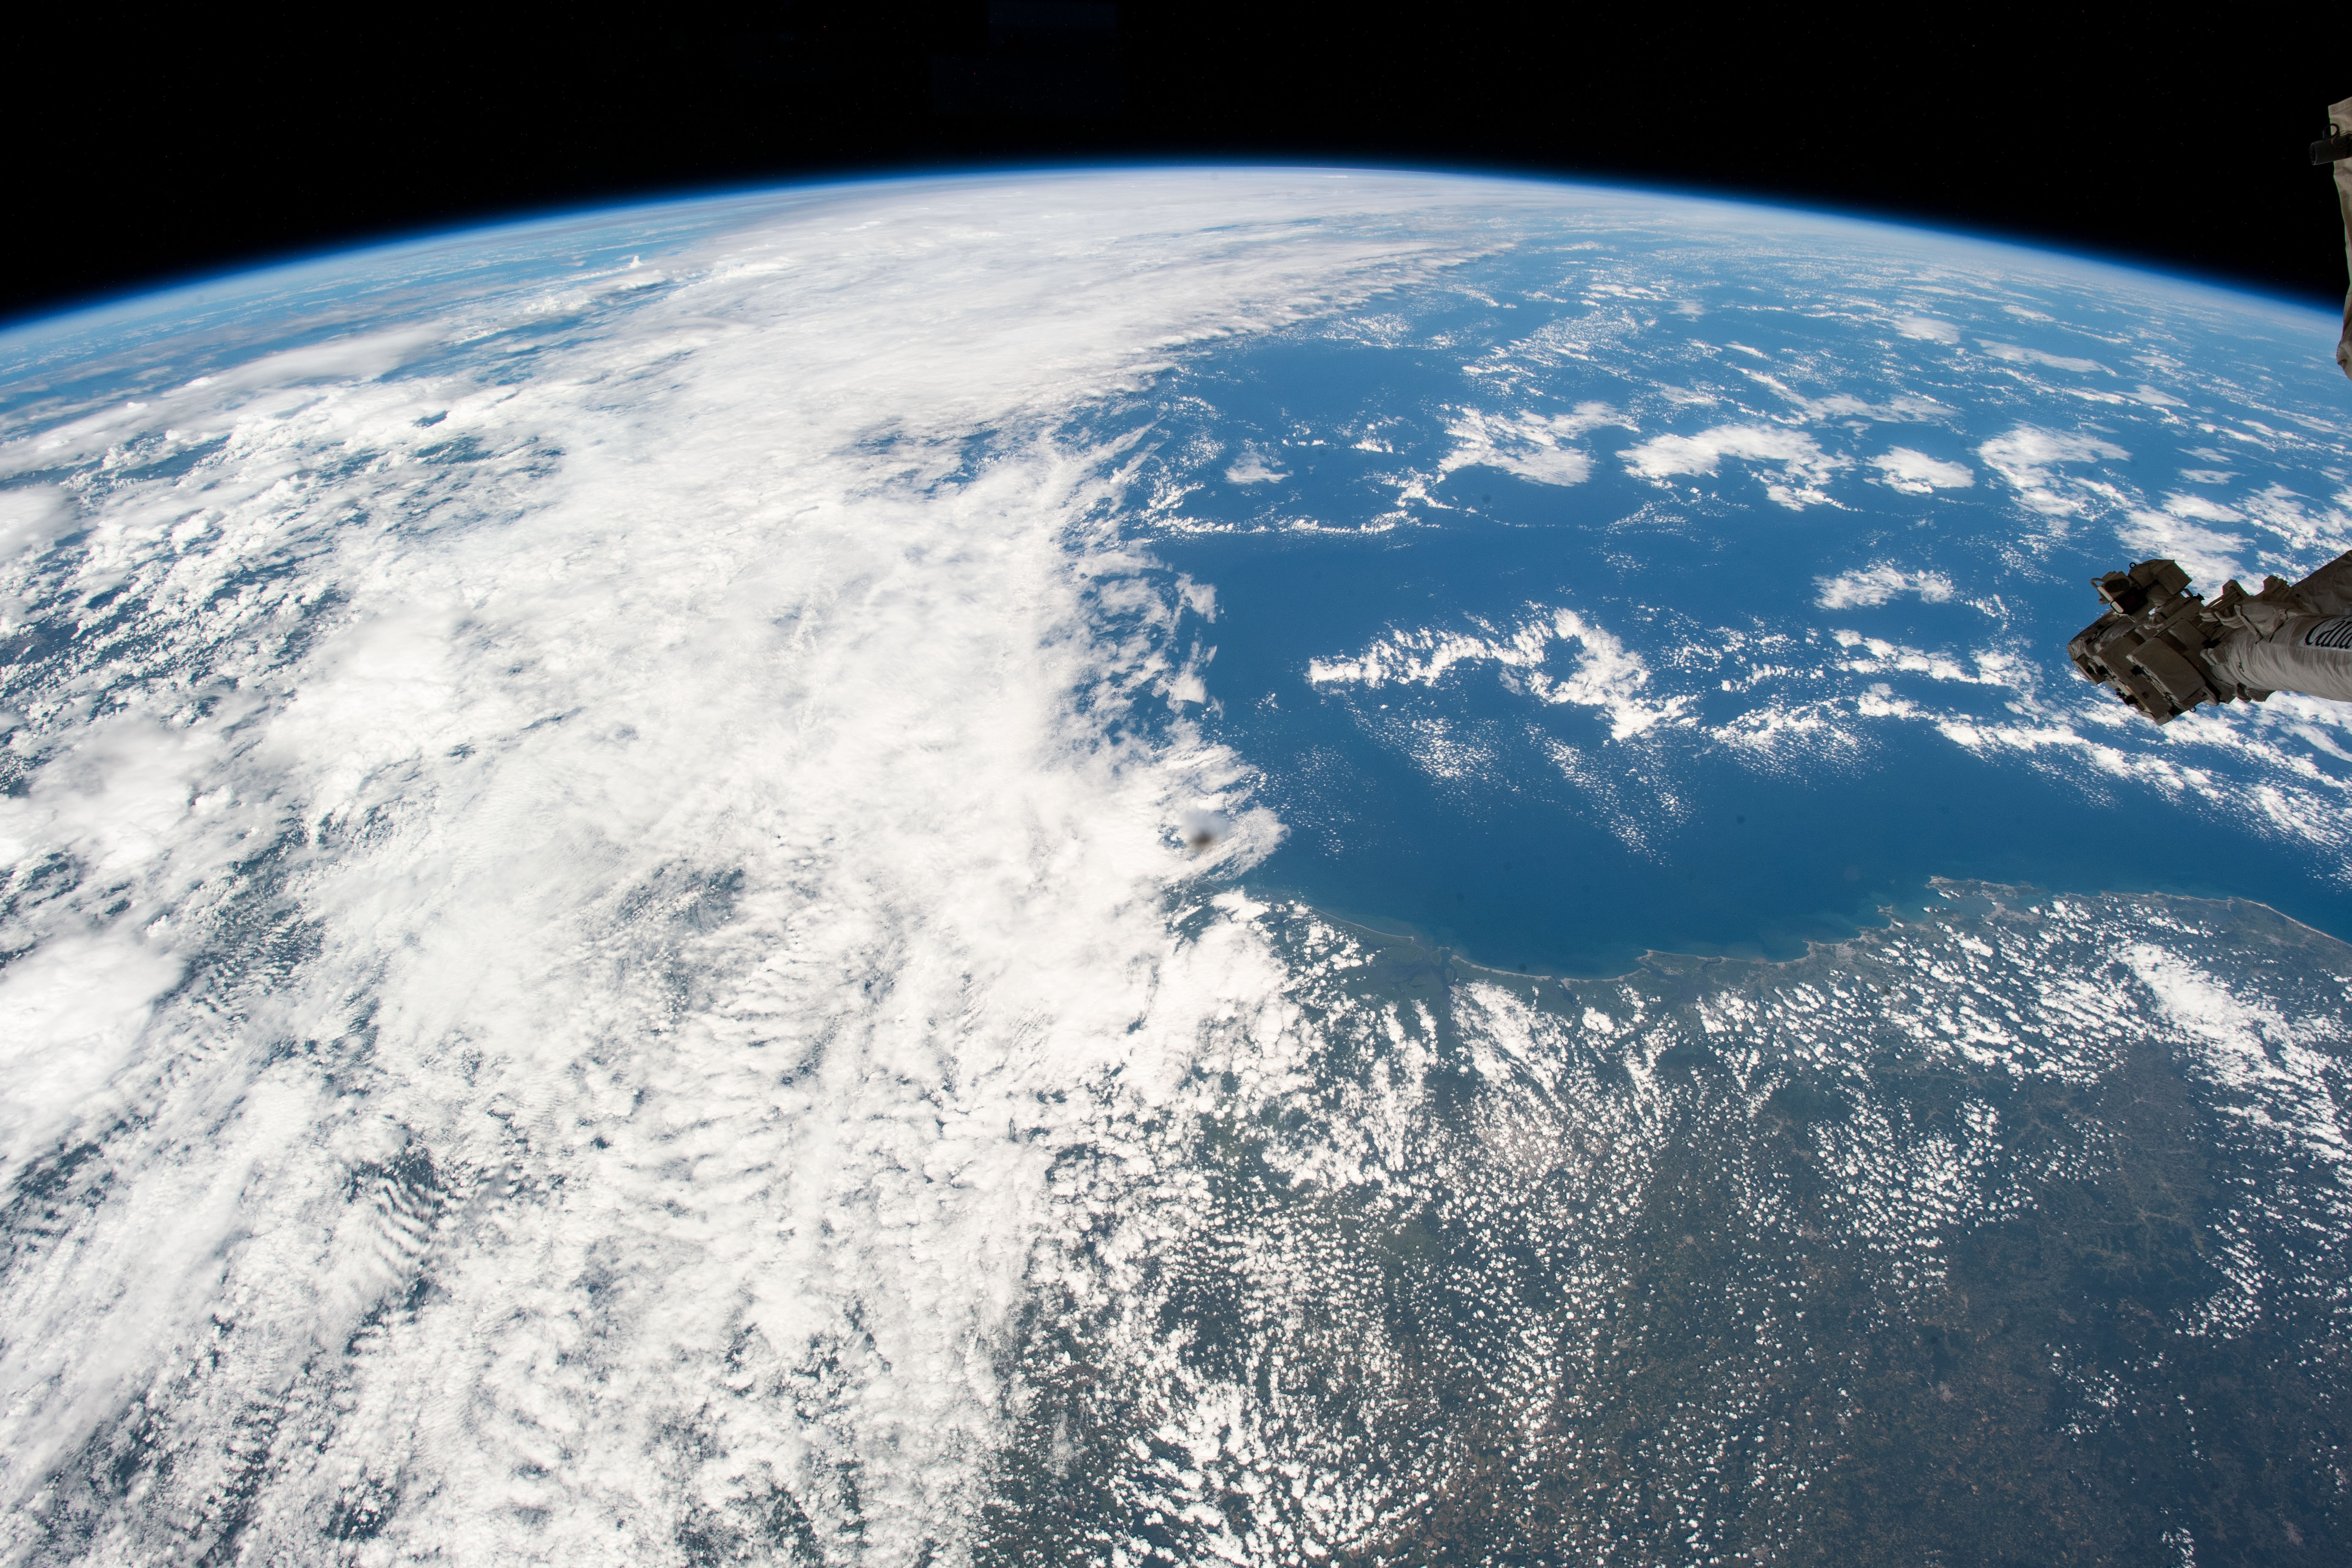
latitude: -23.5
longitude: -44.5
